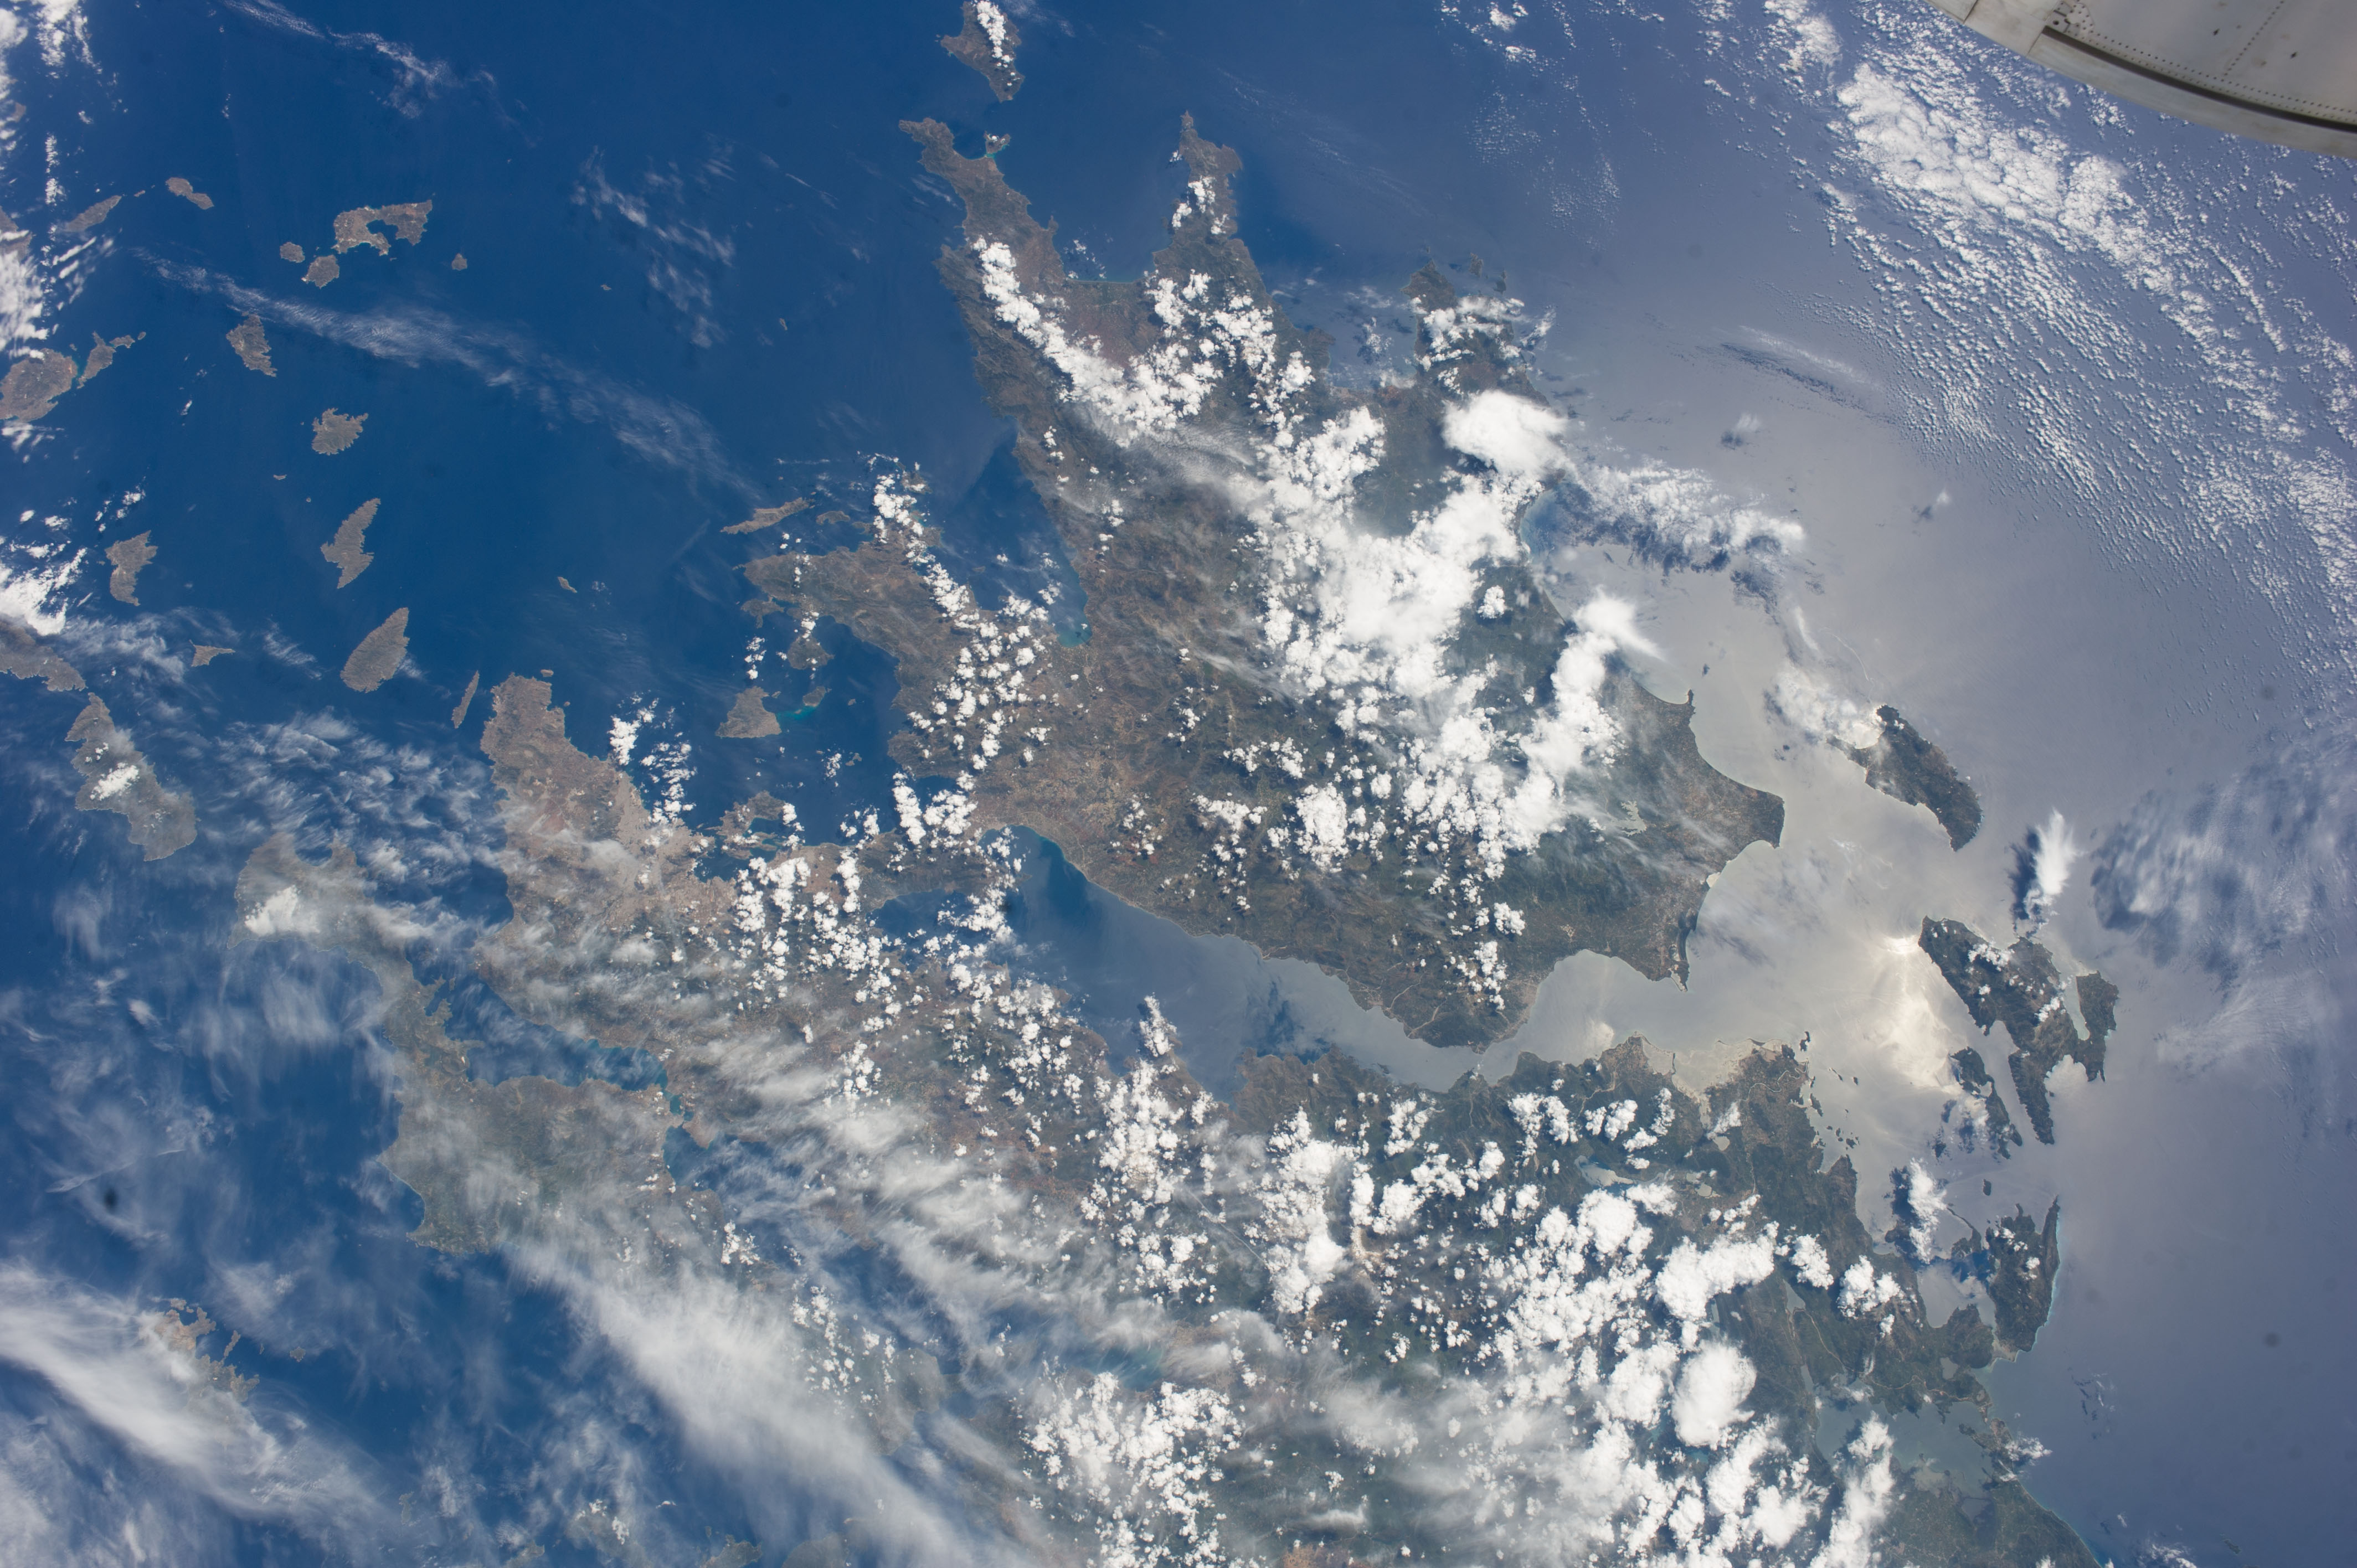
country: GREECE
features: ATHENS, ARGOS, CORINTH, MOUNTAINS, CRETE ISLAND, MEDITERRANEAN SEA
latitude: 37.8
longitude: 22.6
